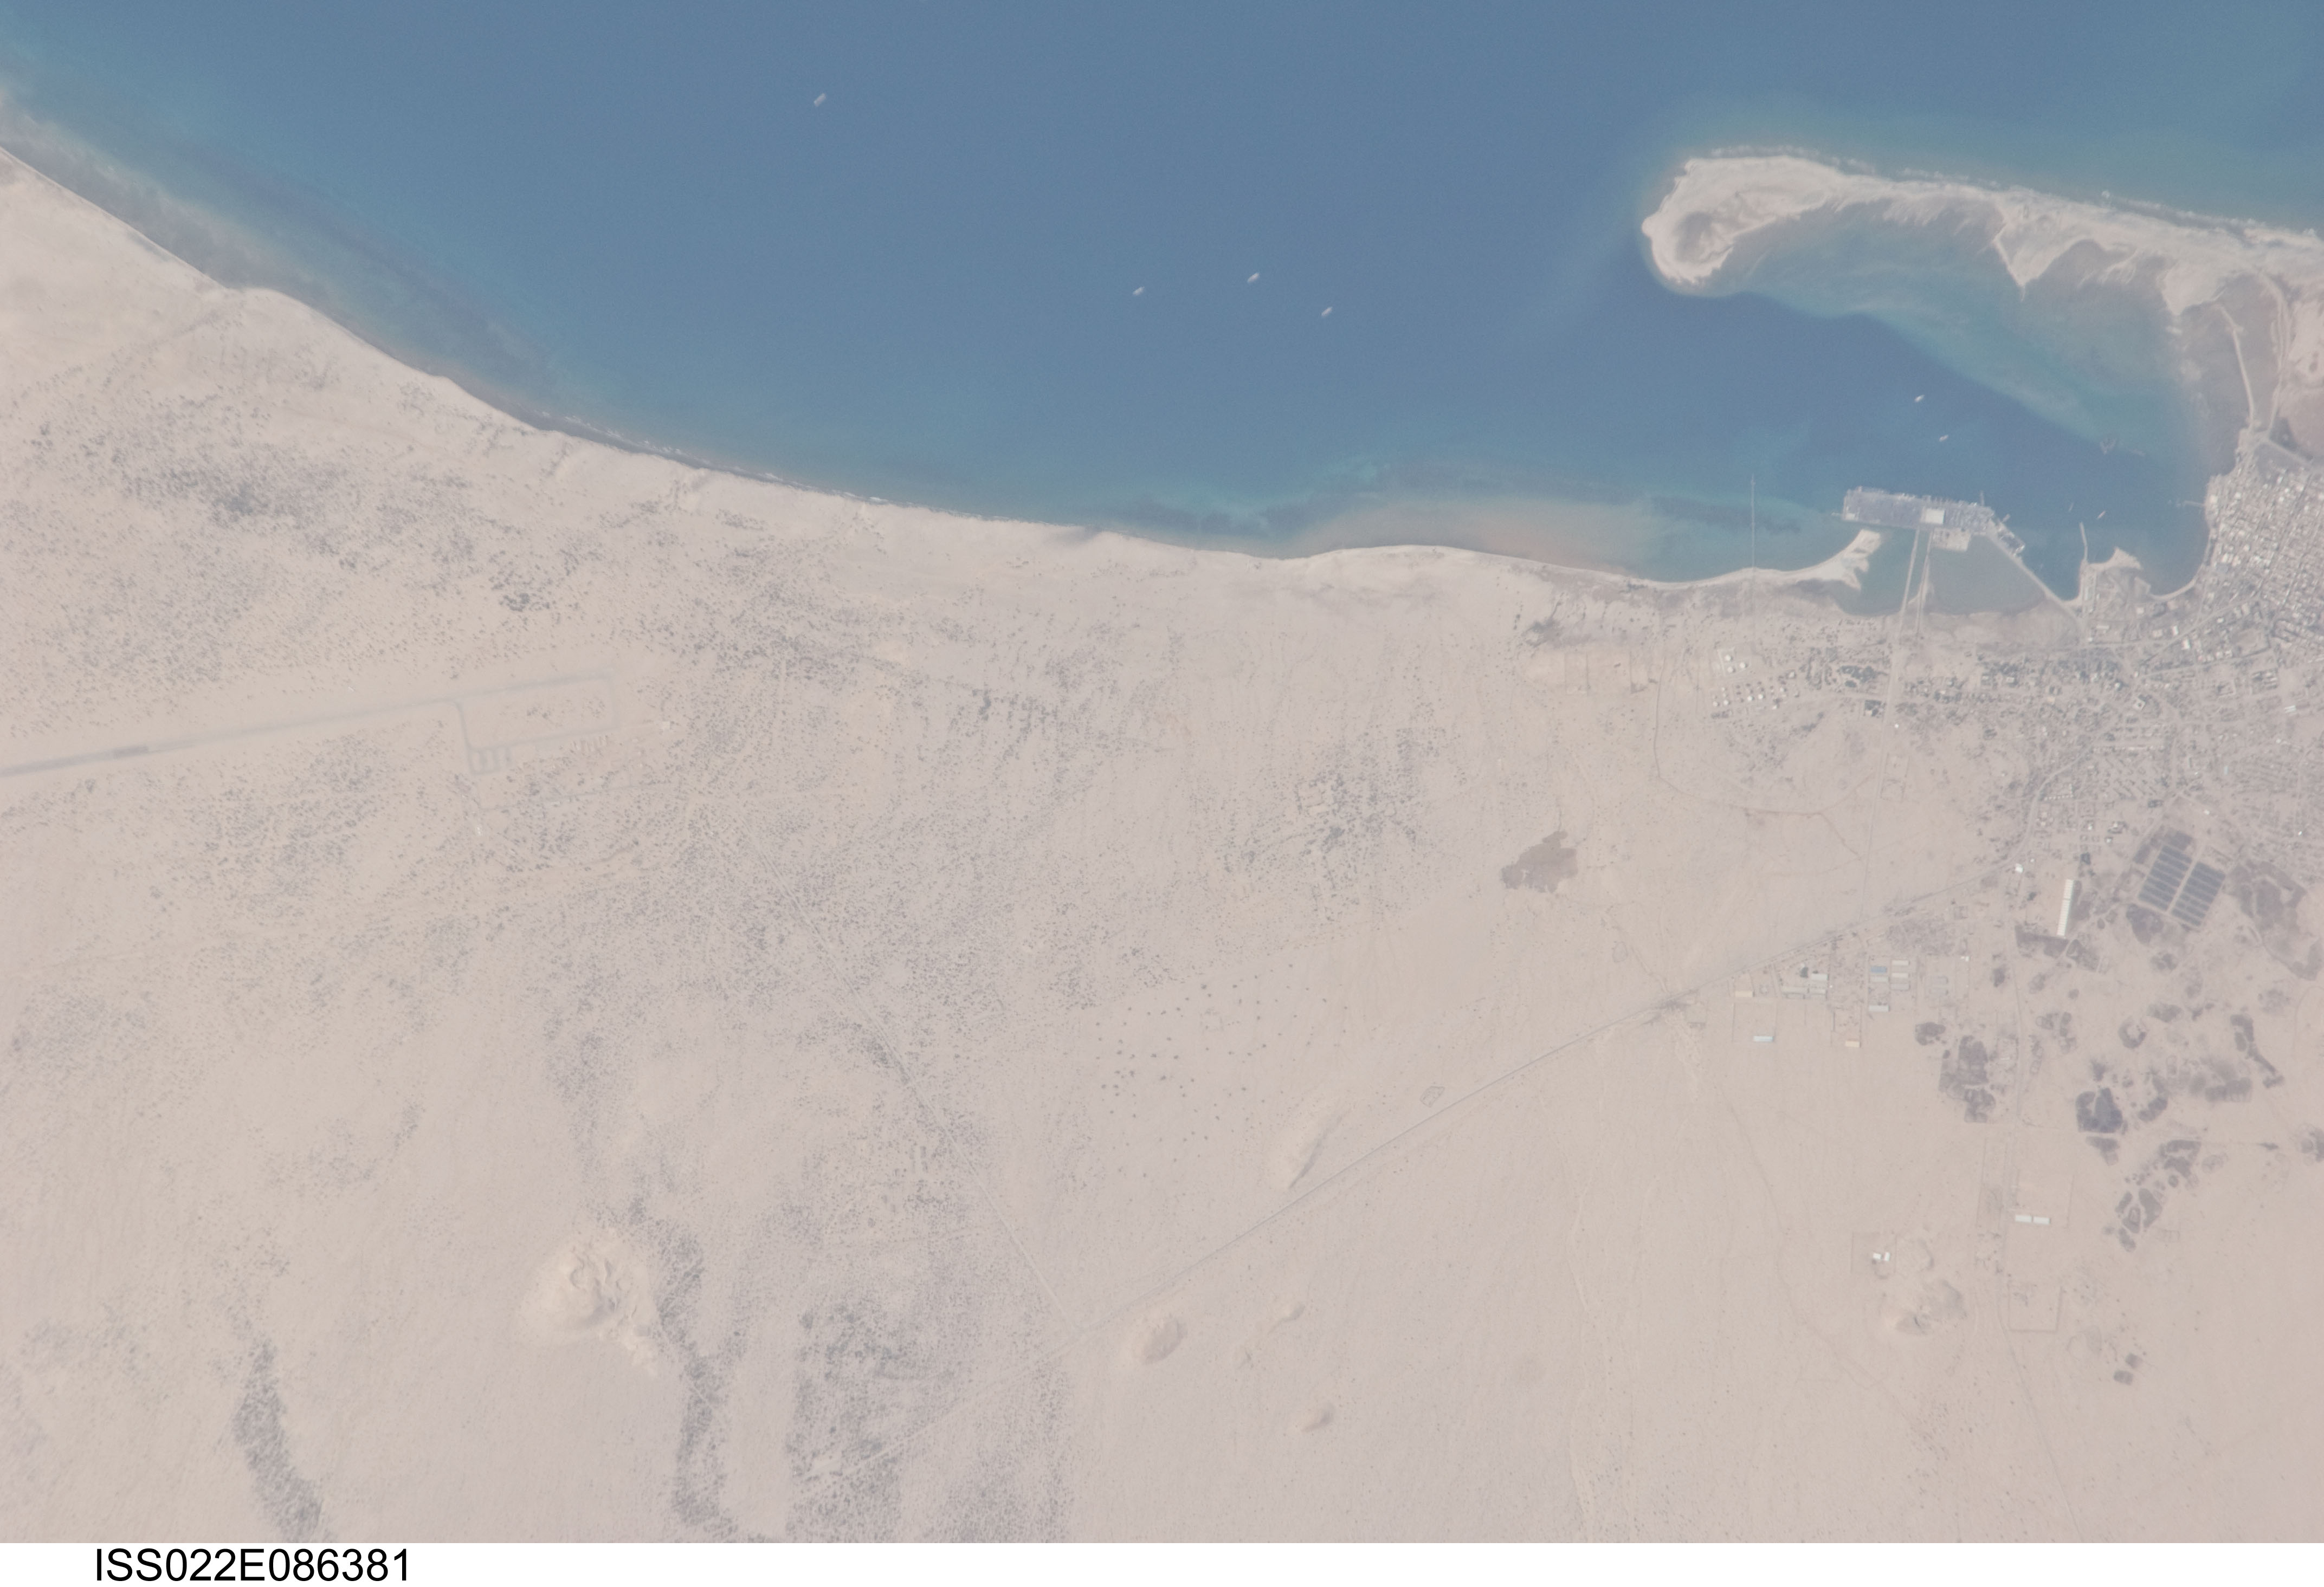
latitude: 10.4
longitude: 45.0
